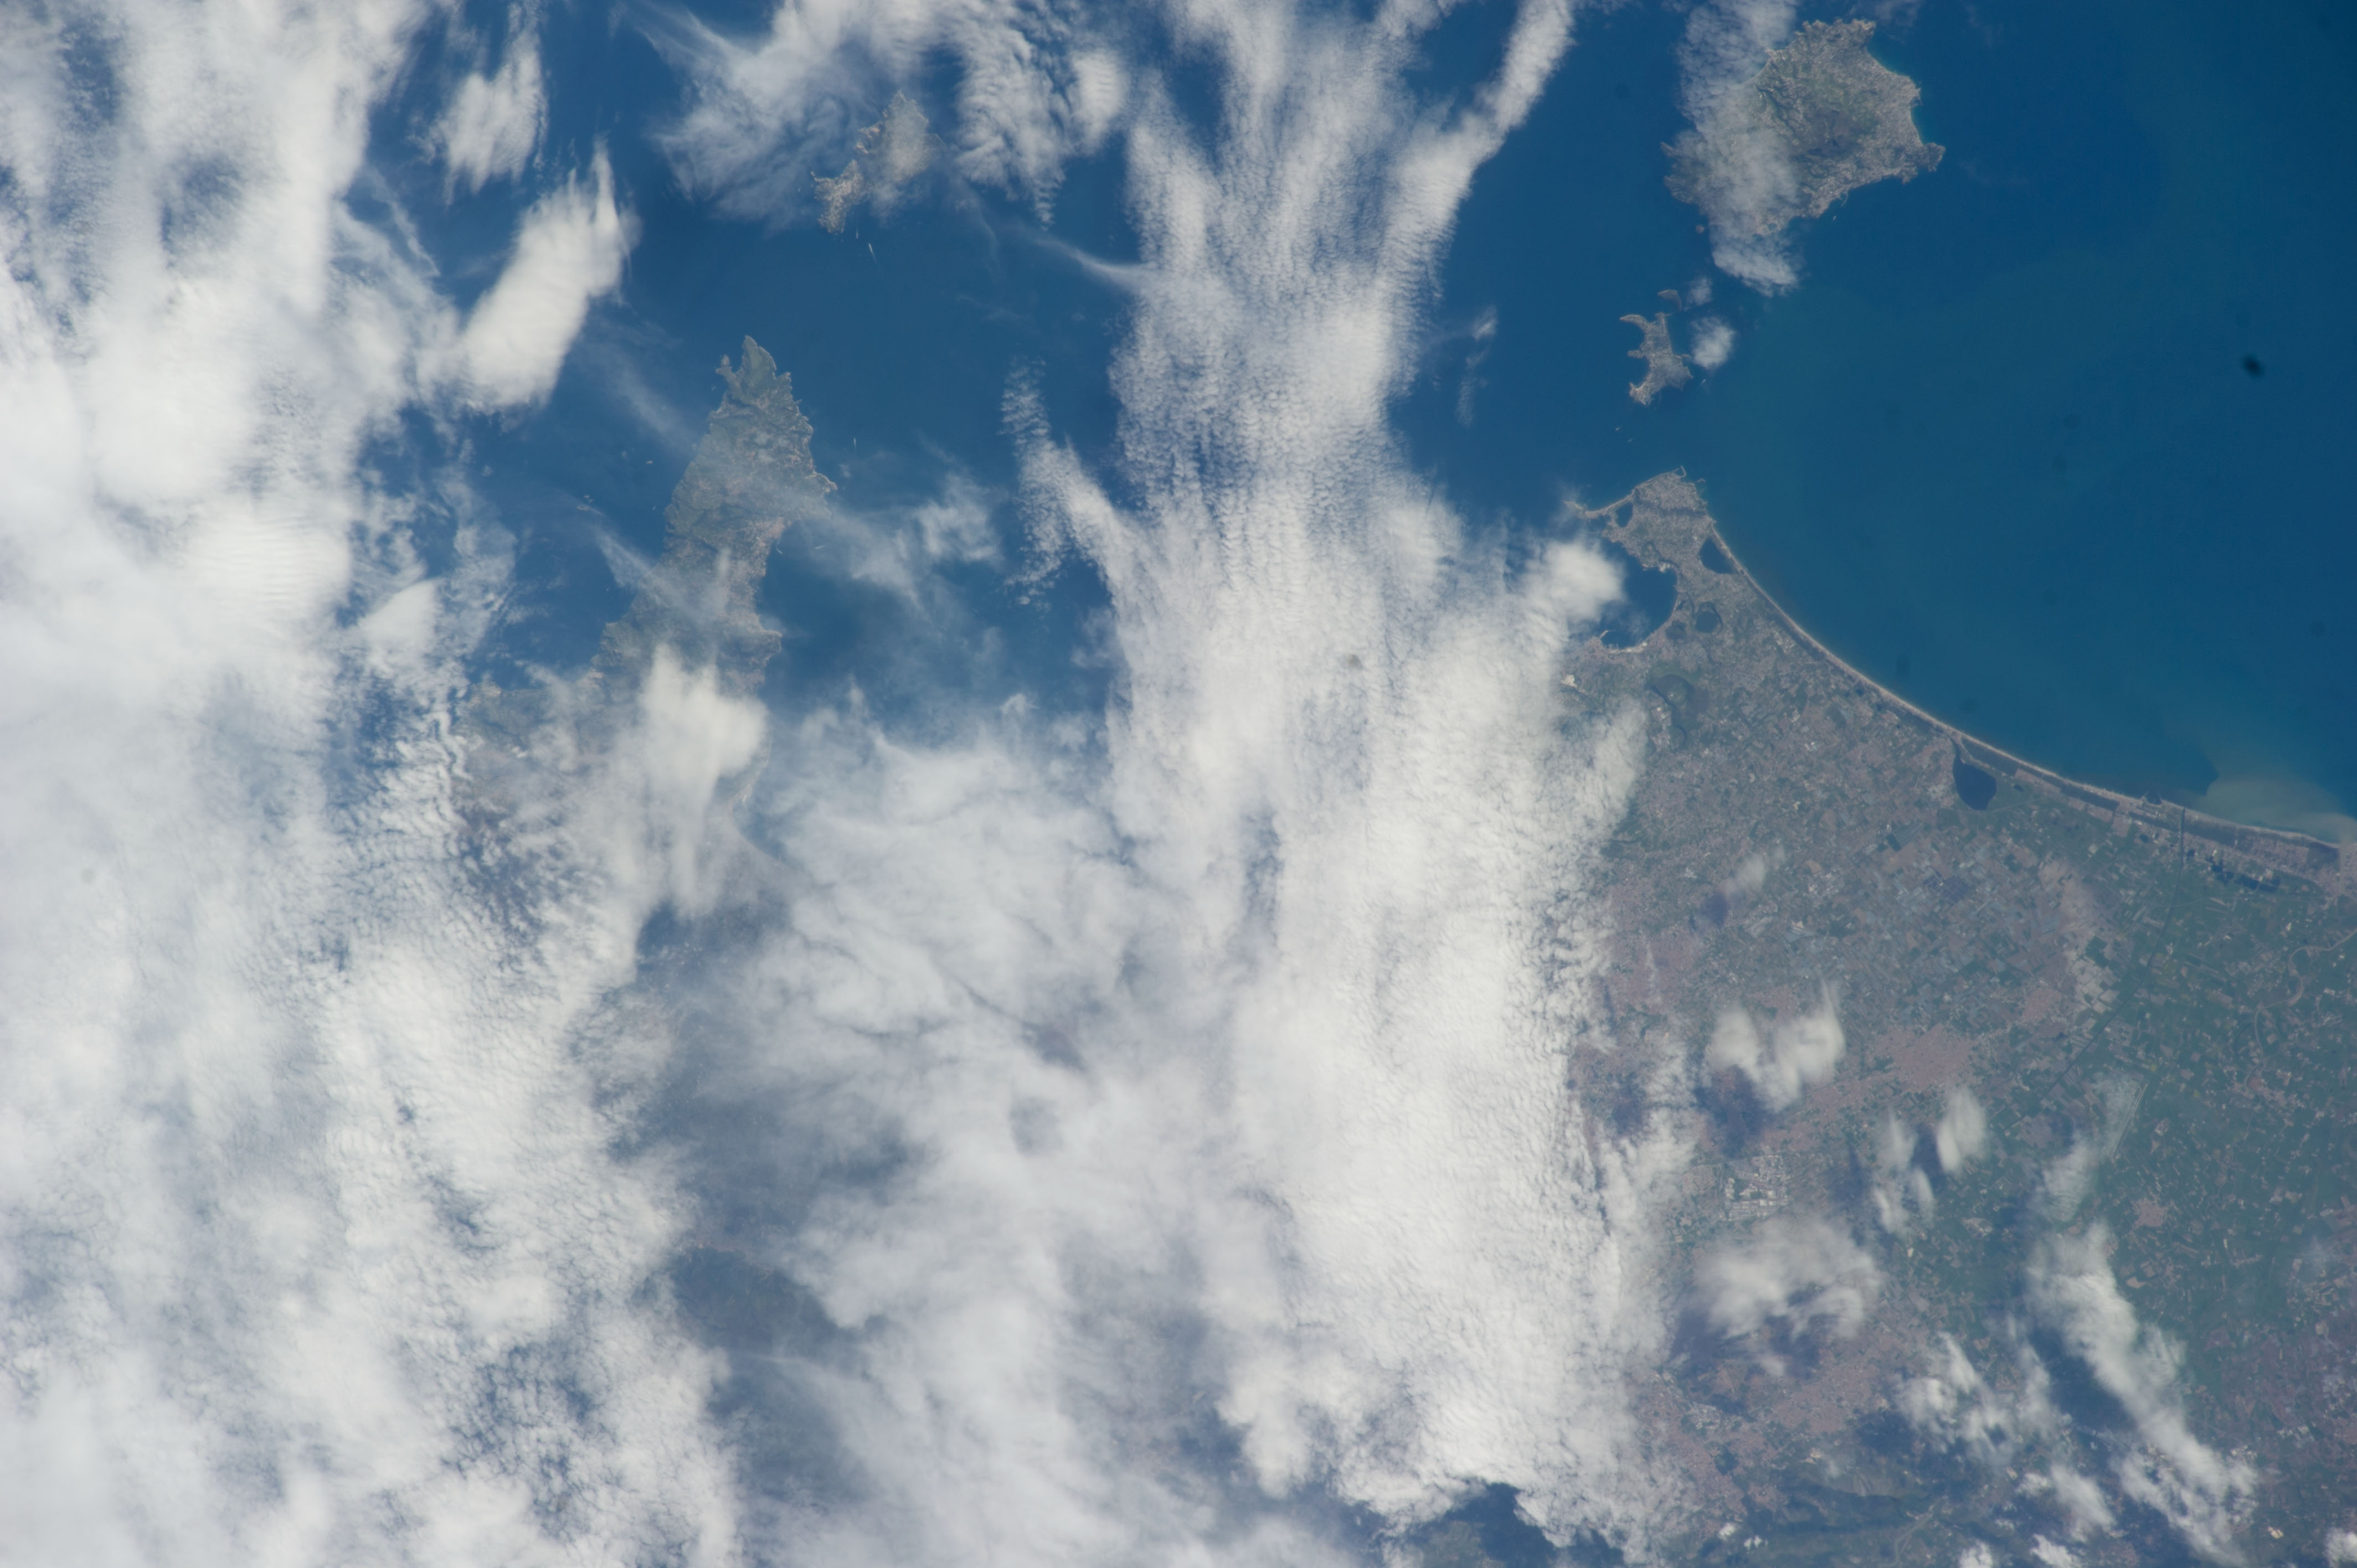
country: ITALY
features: VESUVIO VOLCANO, NAPLES CITY, NAPLES GULF, COASTLINE
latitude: 40.9
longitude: 14.3
